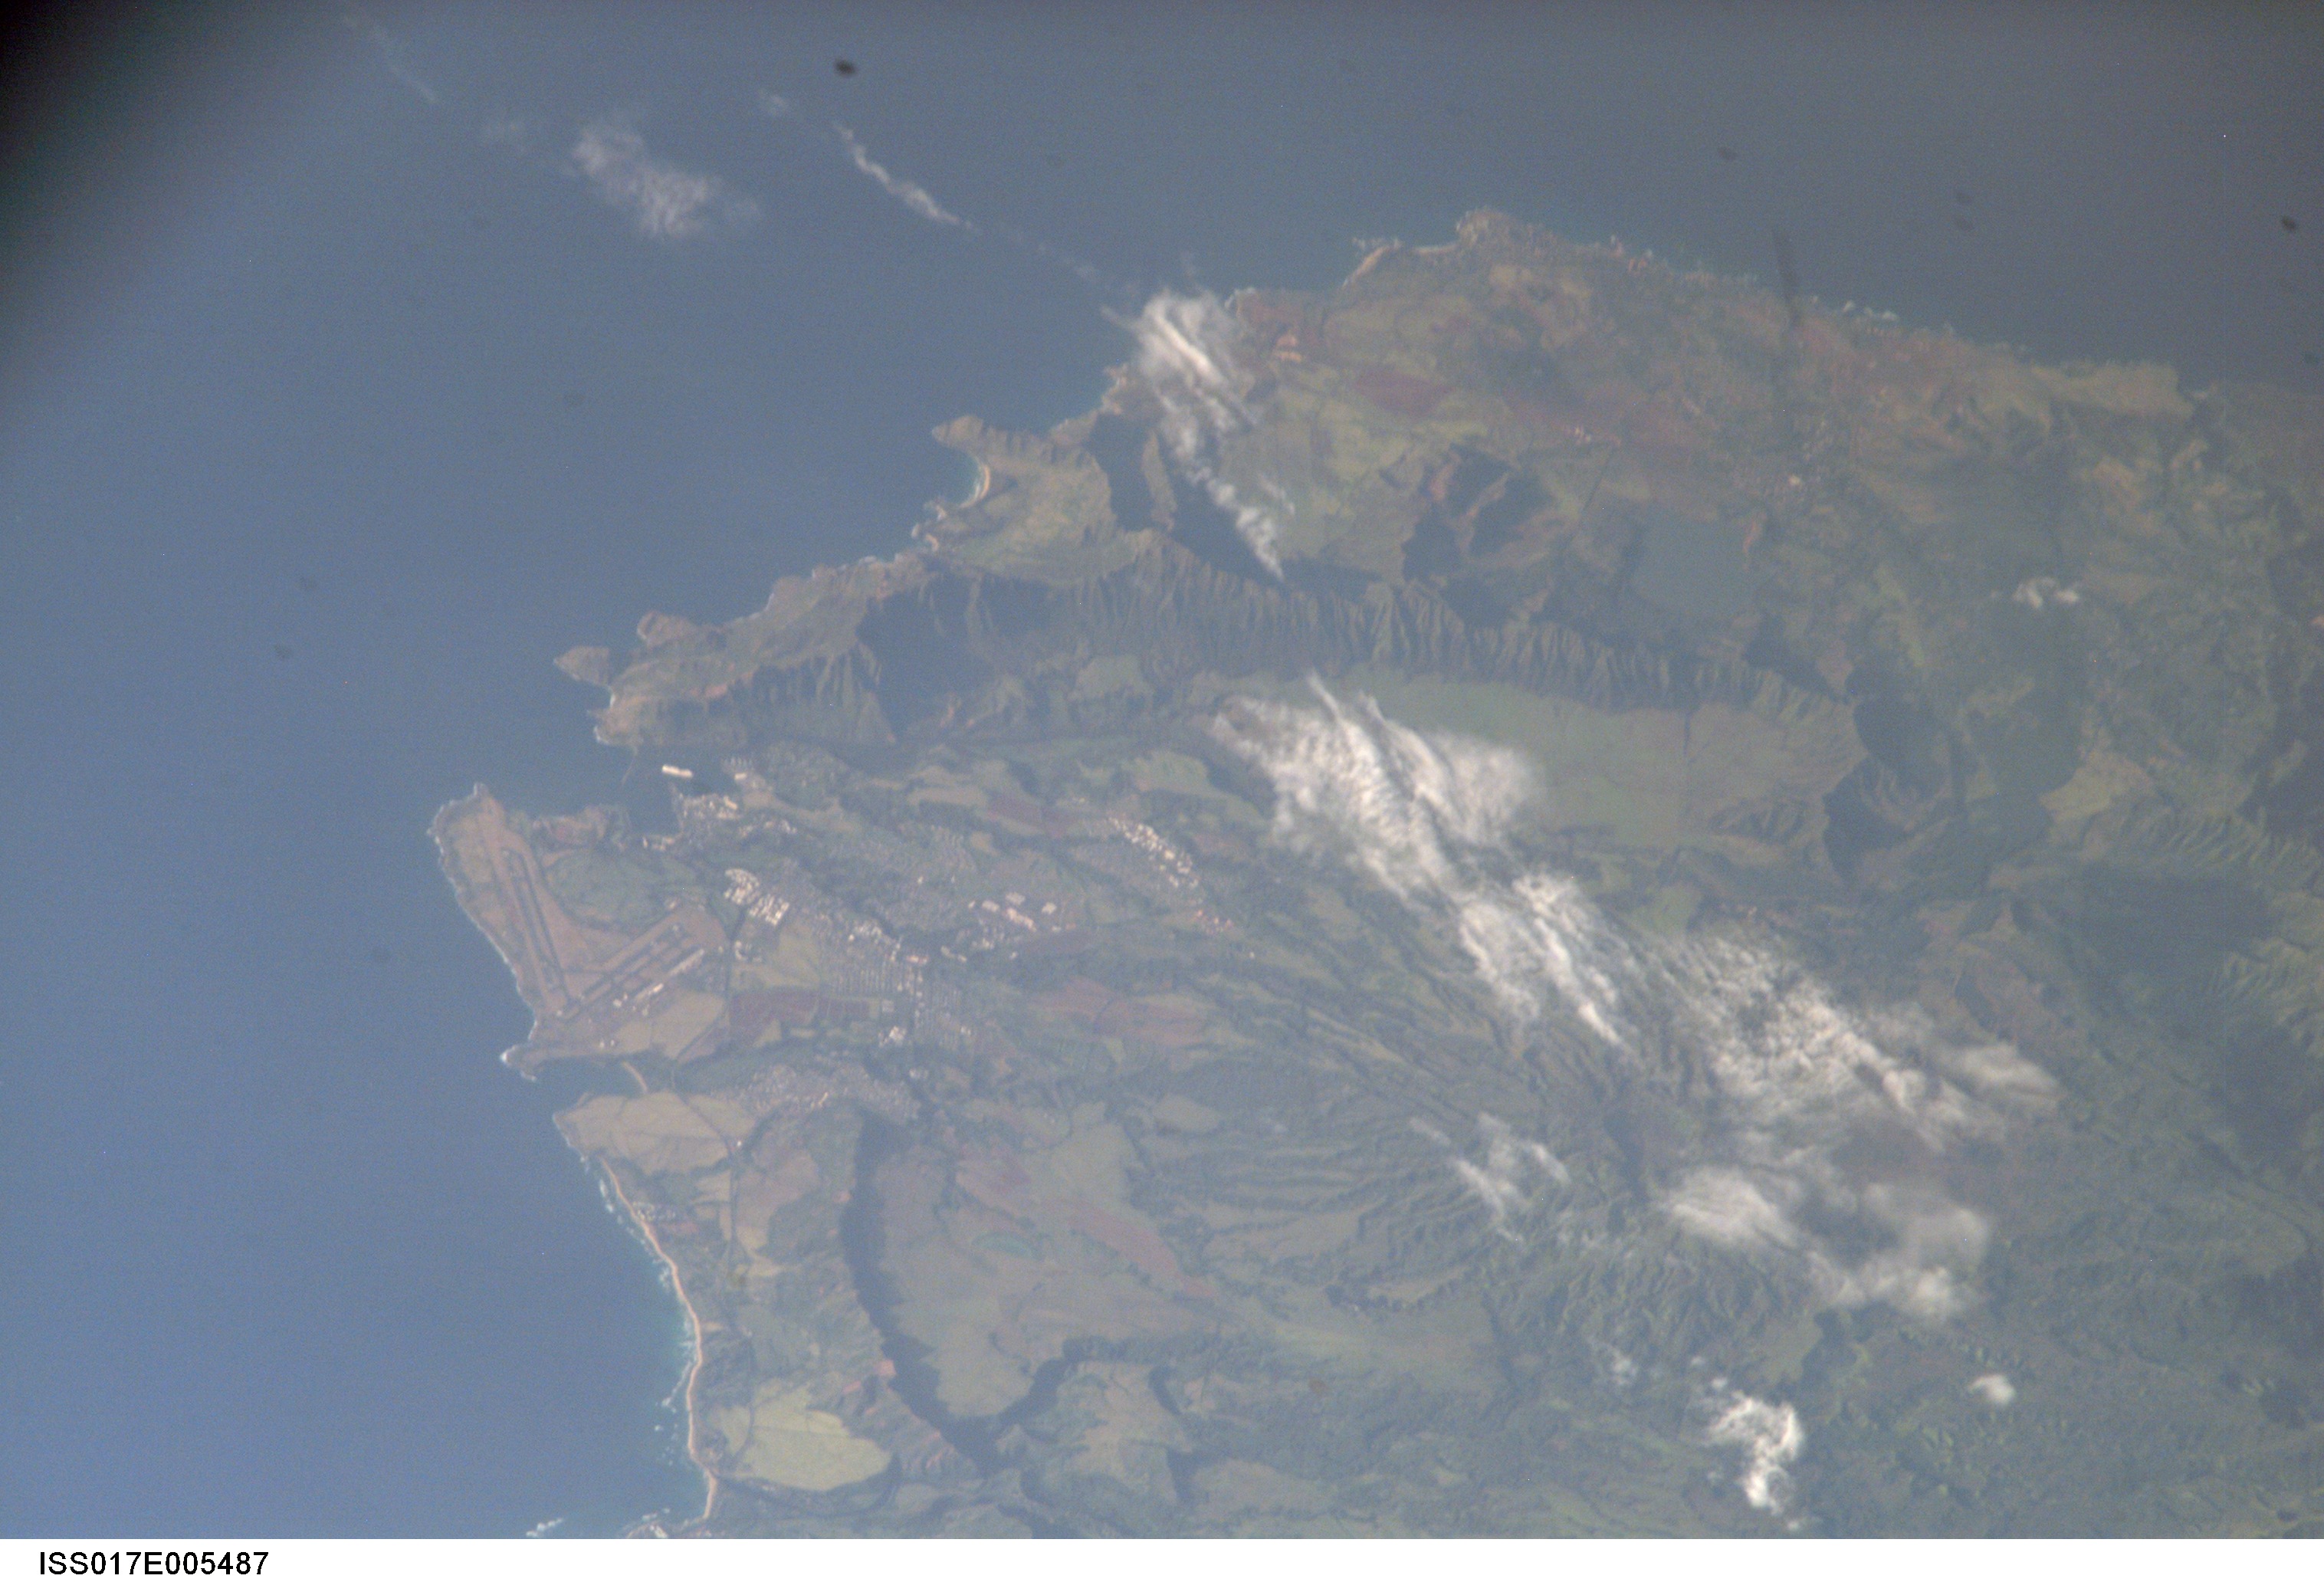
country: USA-HAWAII
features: KAUAI, KAMILA PT., AIRPORT
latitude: 22.0
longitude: -159.4
